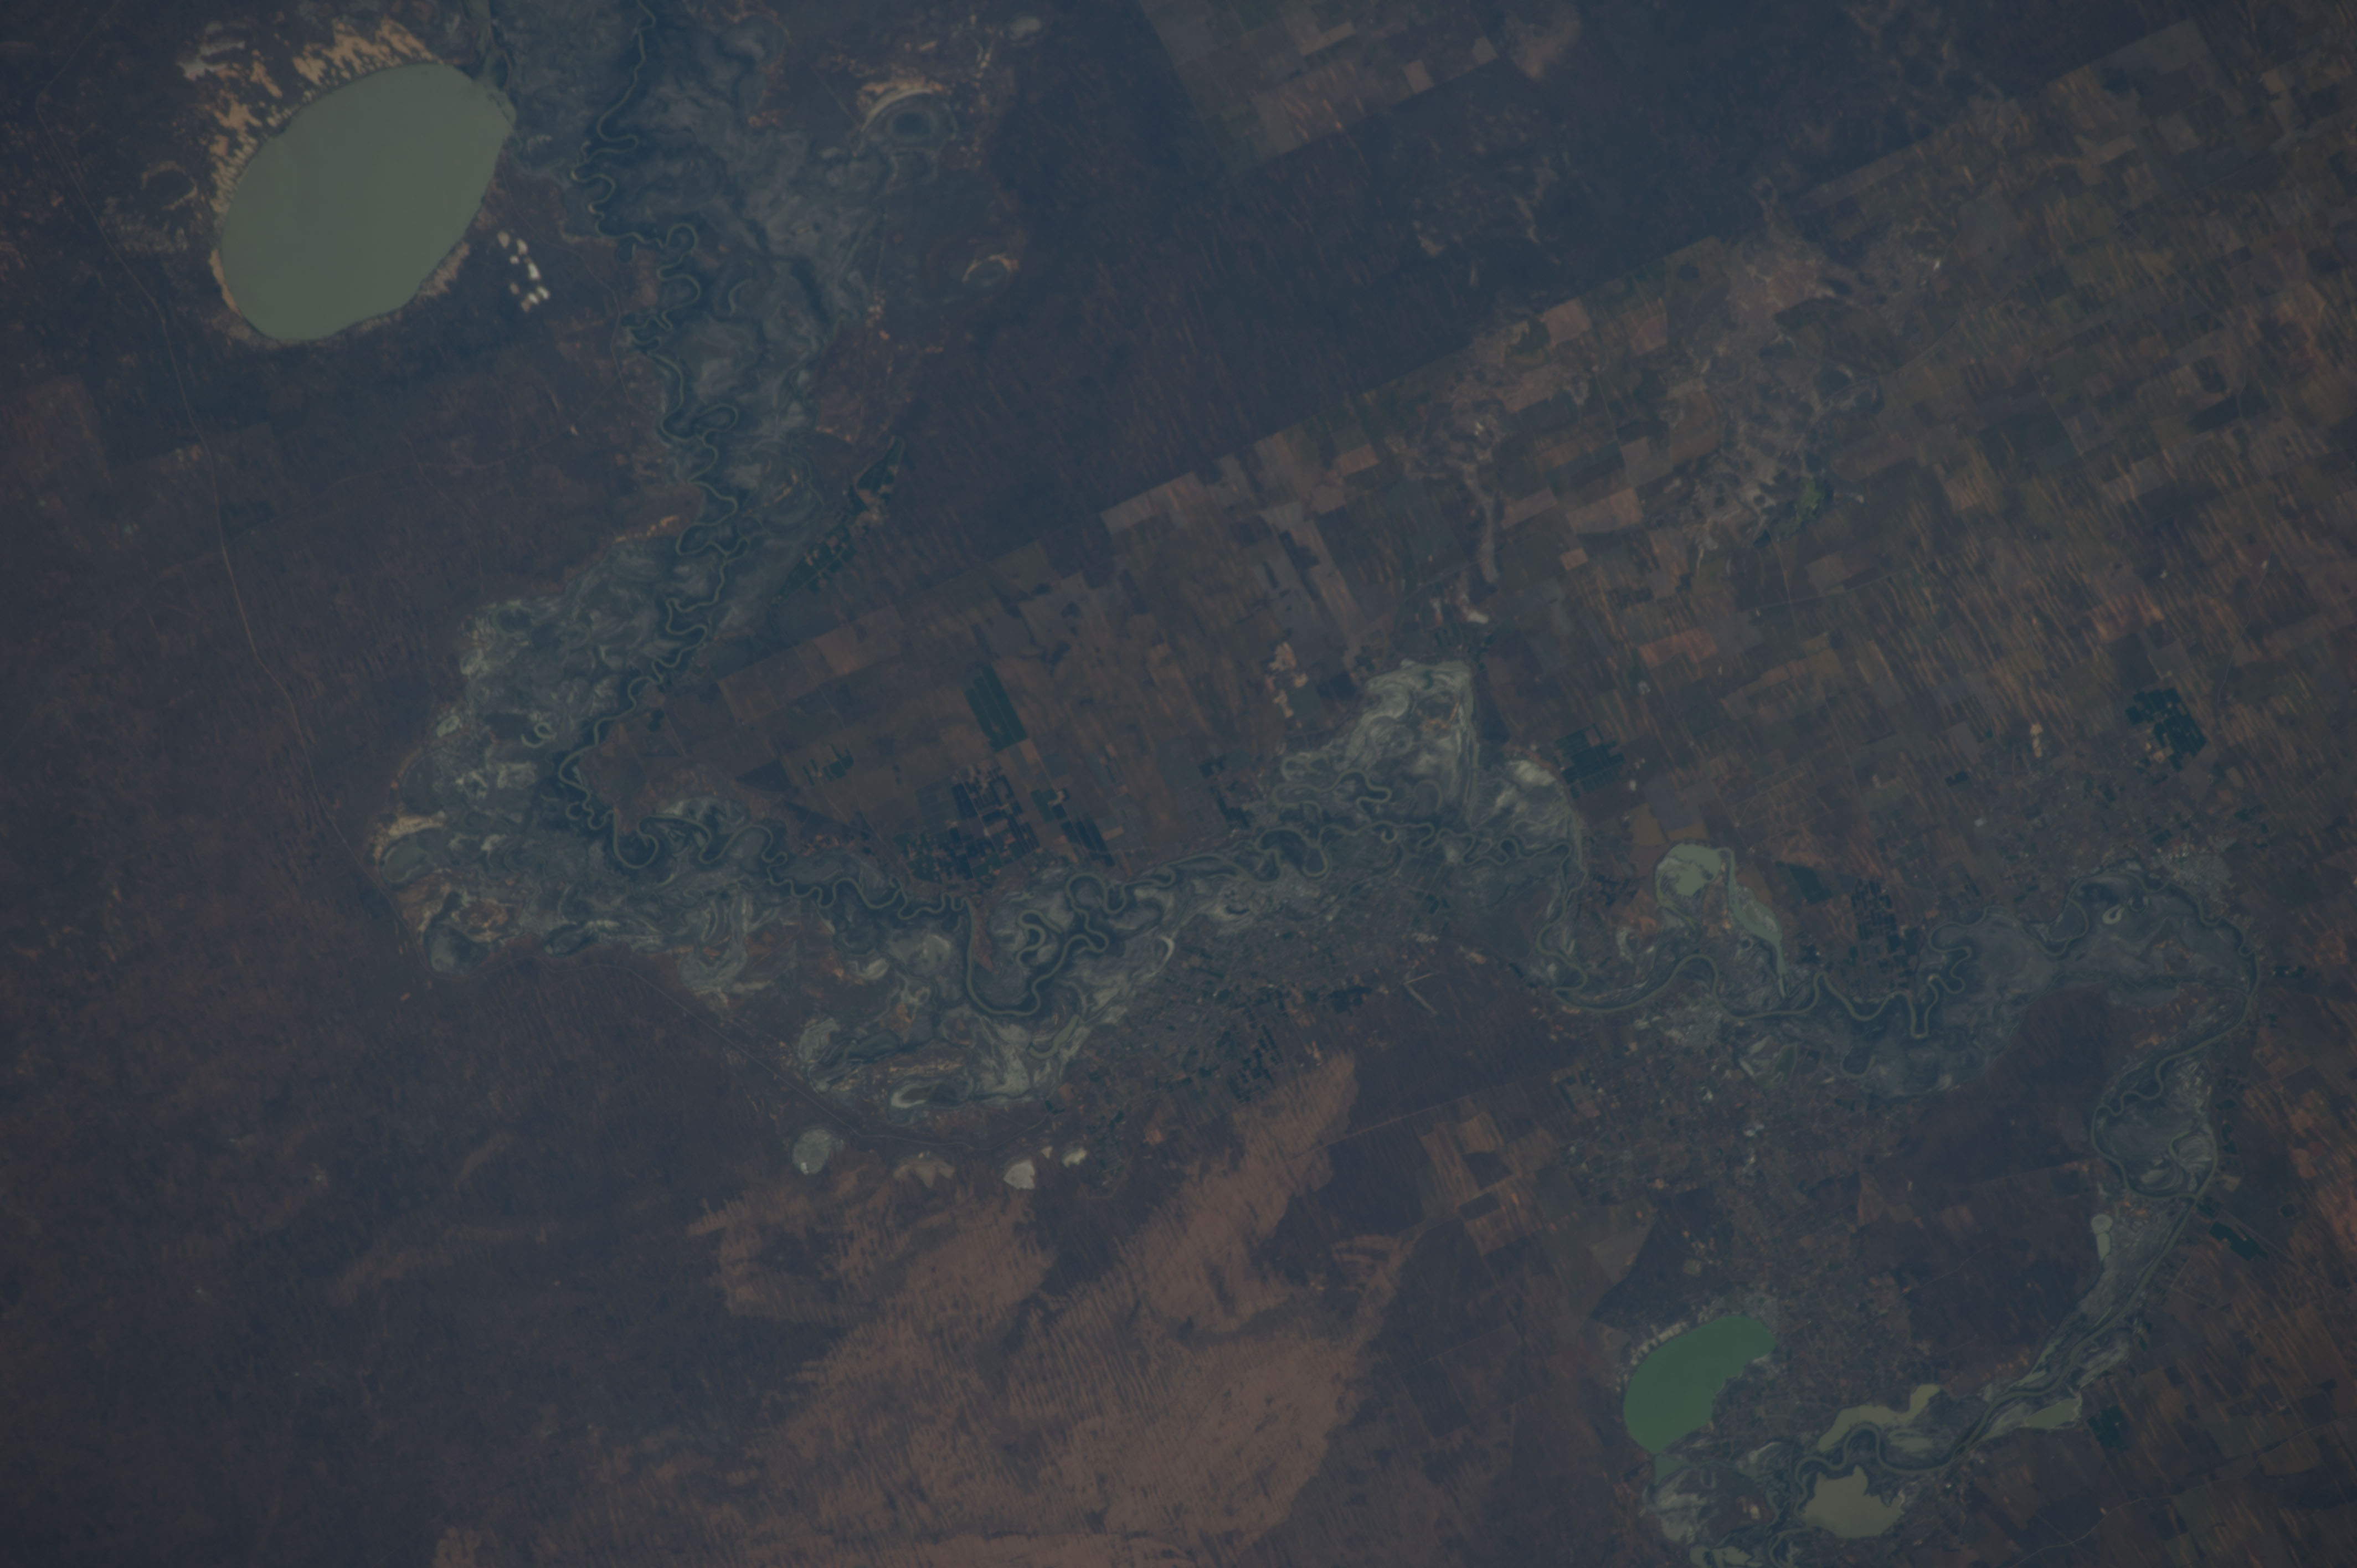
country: AUSTRALIA-SA
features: L. VICTORIA, MURRAY R., L. BONNEY, WACHTELS LAG., AGR.
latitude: -34.1
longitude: 140.8
